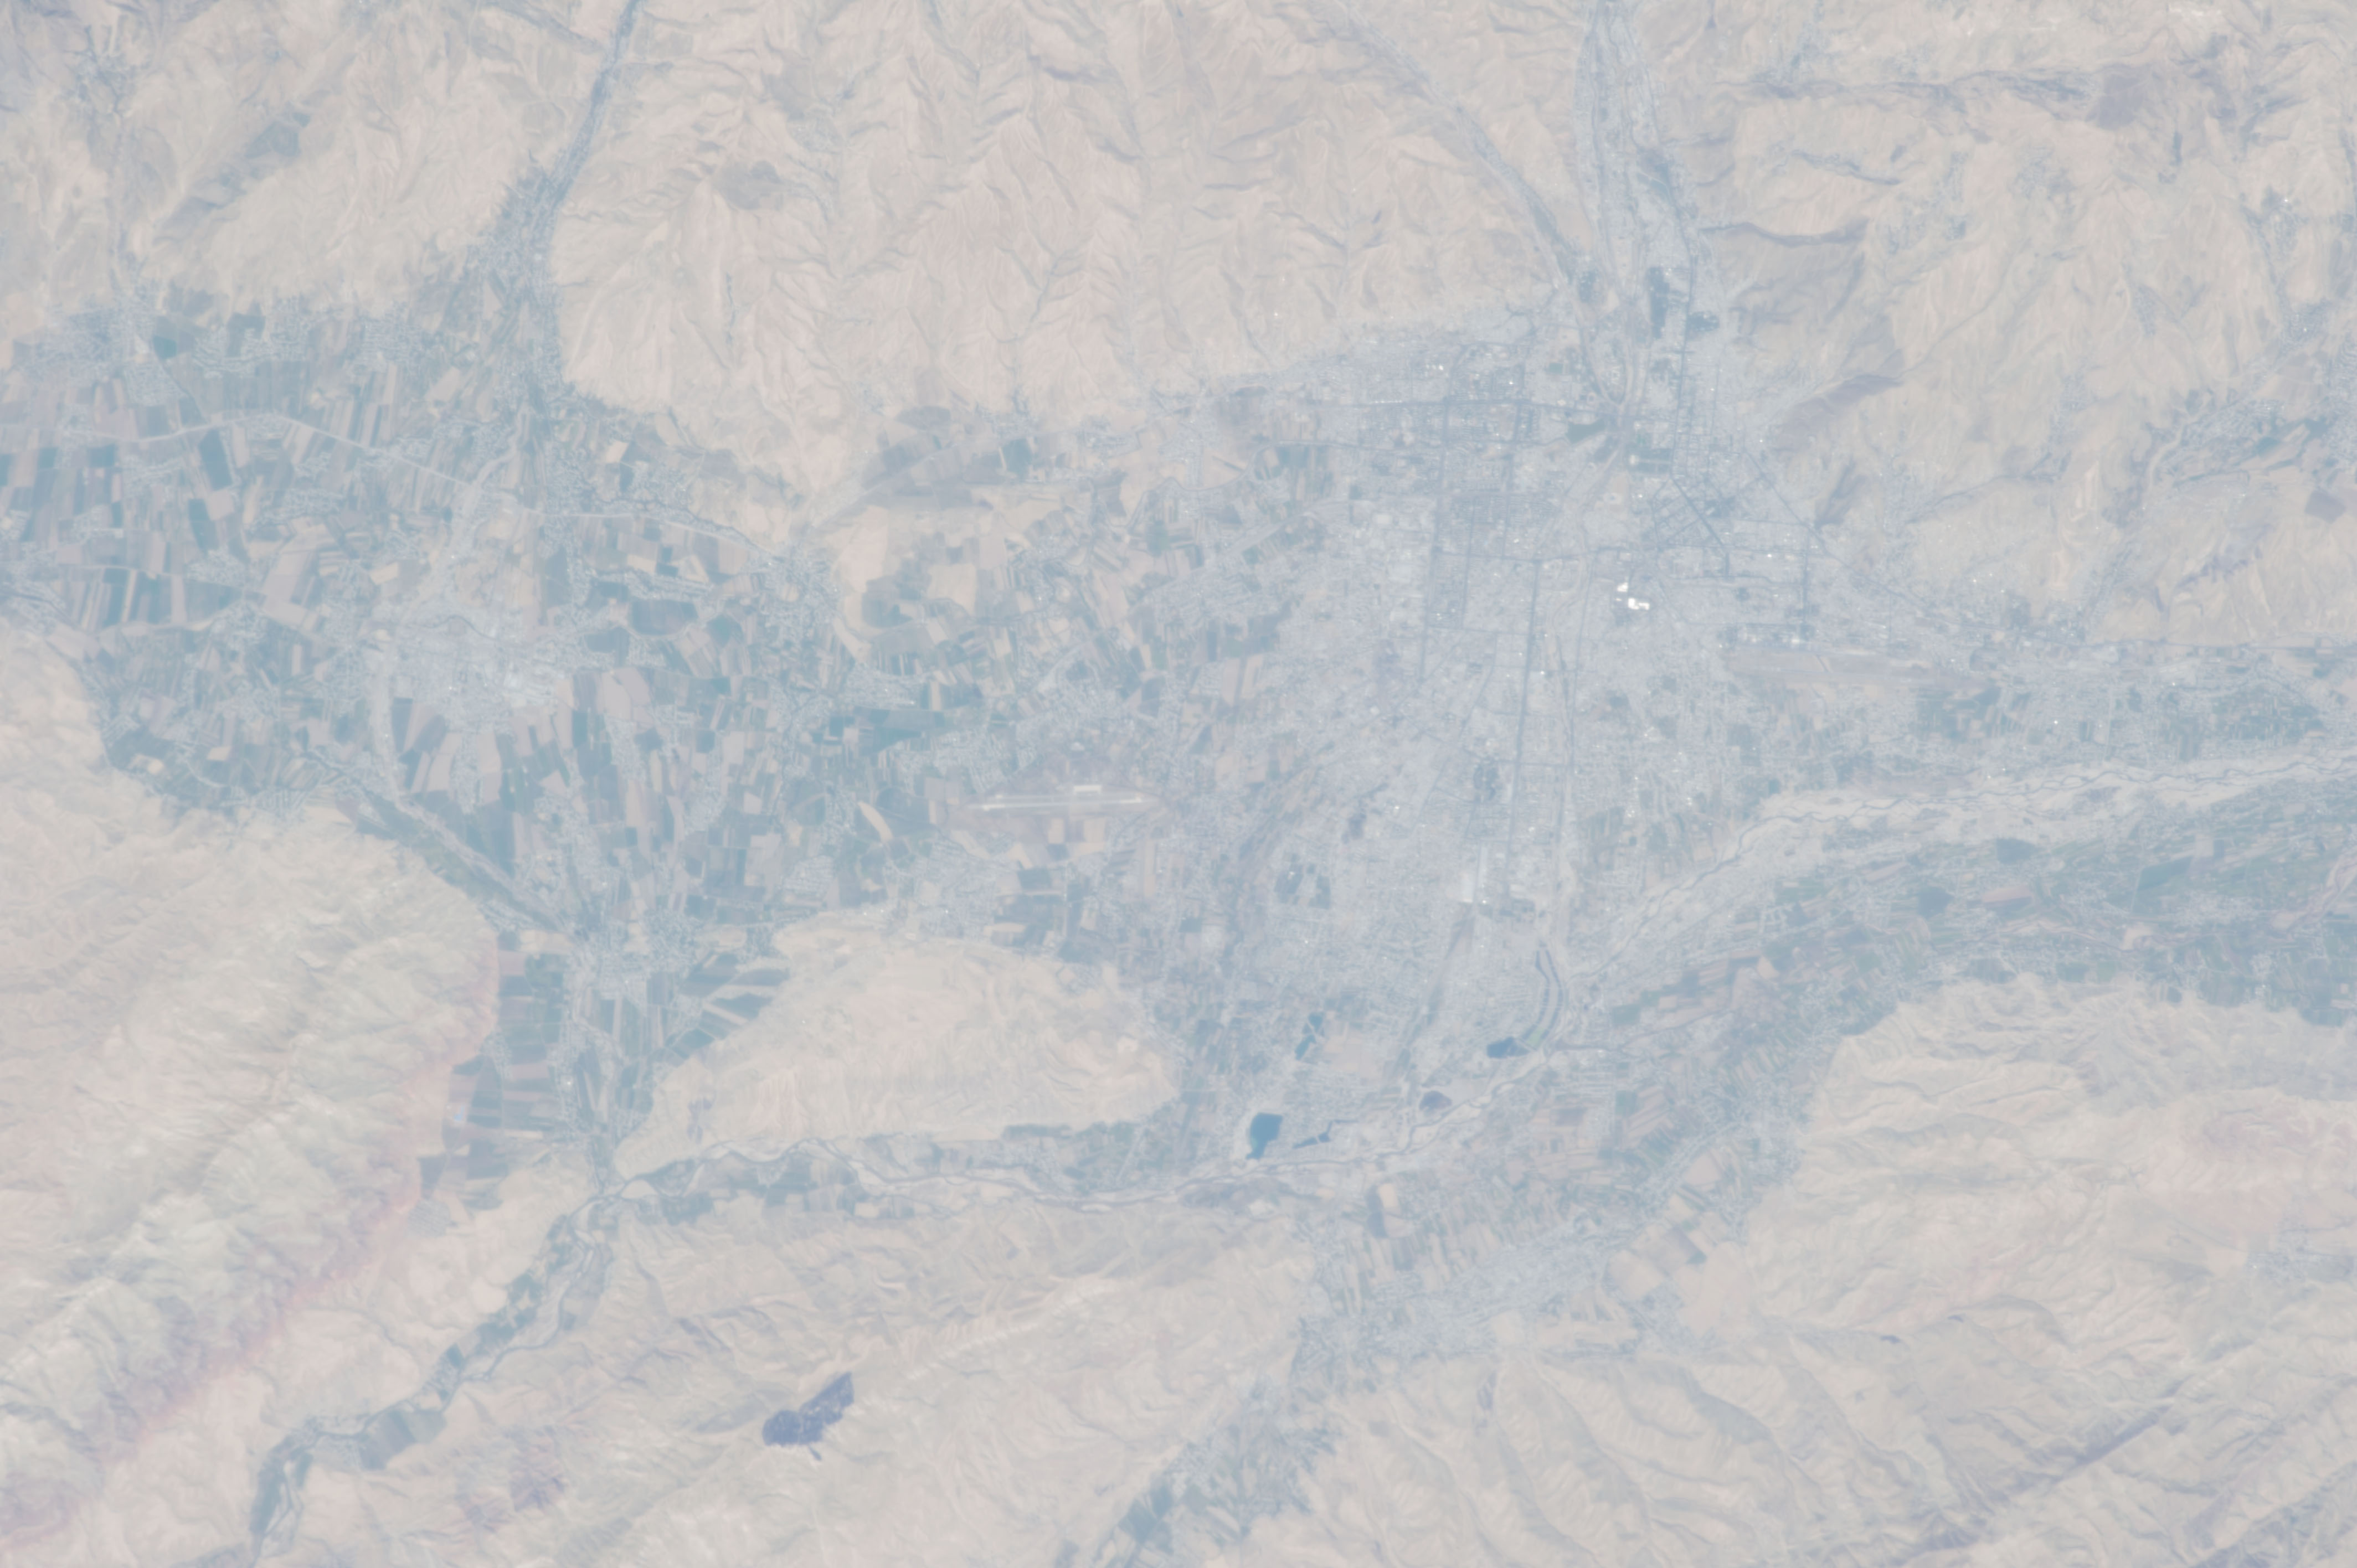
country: TAJIKISTAN
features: DUSHANBE, GISSAR CANAL, AIRPORT, KAFIRNIGAN R., HISOR
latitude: 38.4
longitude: 68.5
